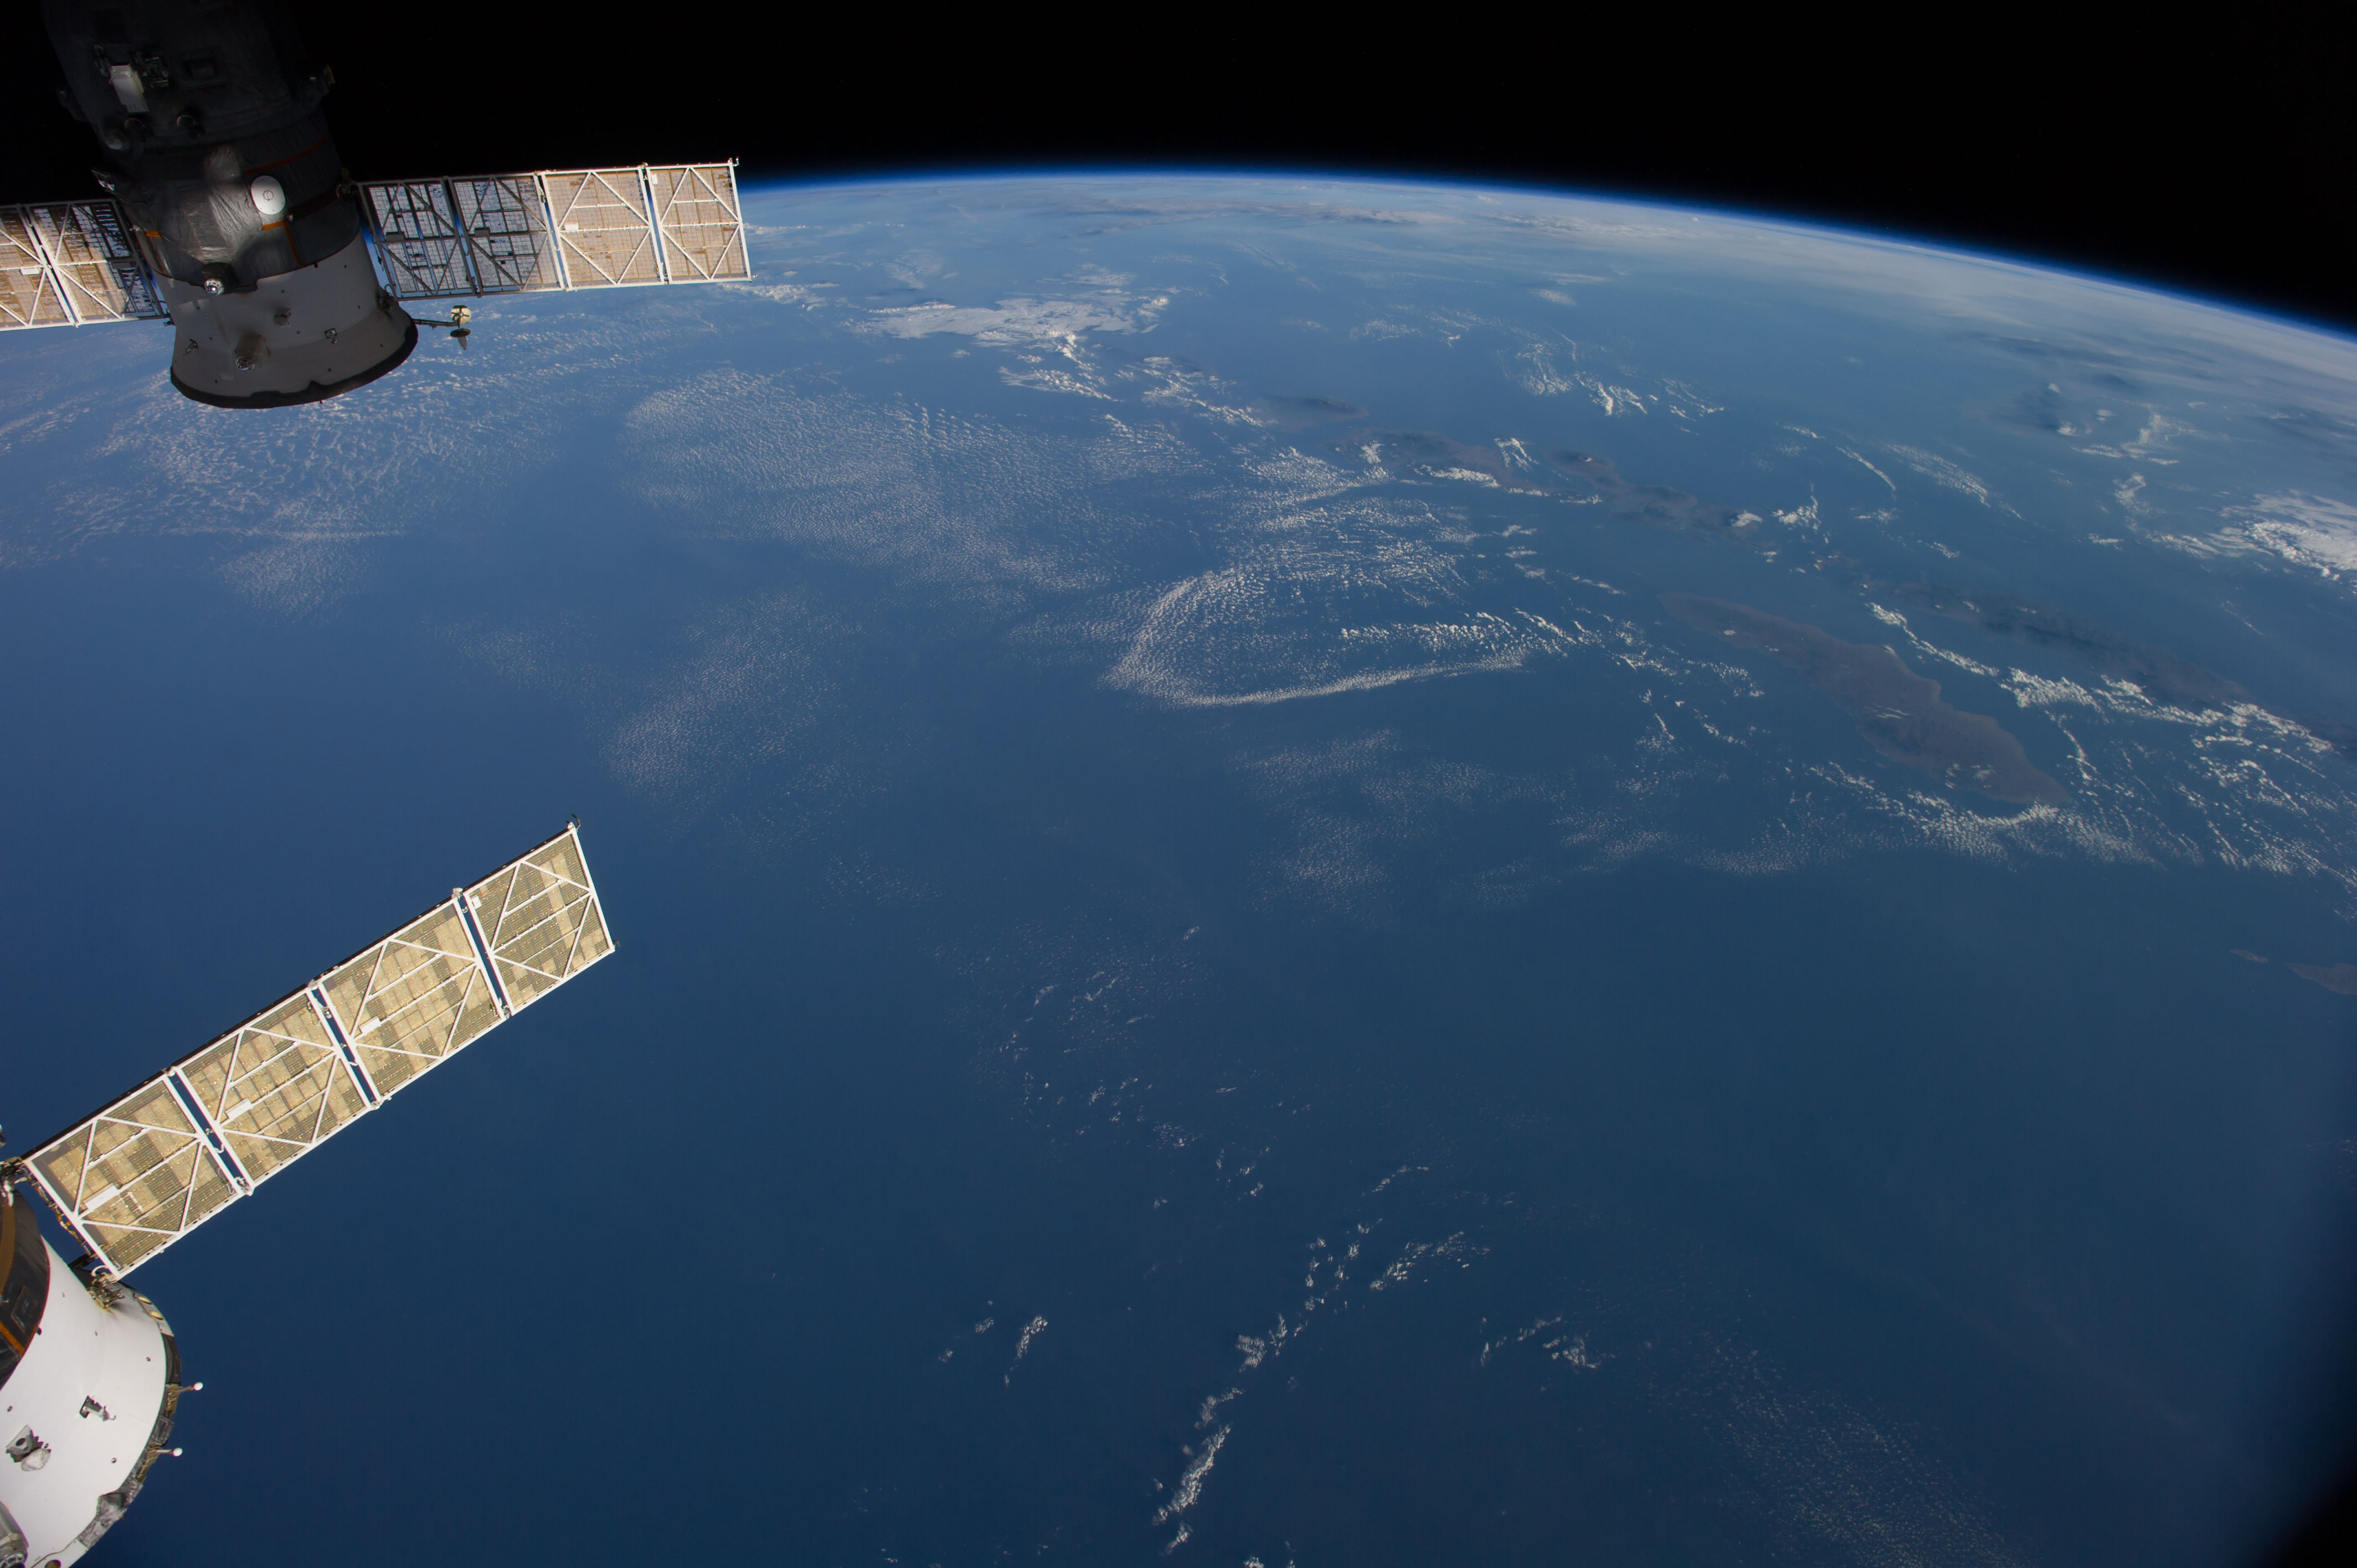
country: AUSTRALIA-WA
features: JAVA S., BALI S., FLORES S., W. NUSA TENGGARA, ATMOSPHERIC LIMB
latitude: -12.0
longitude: 116.5
